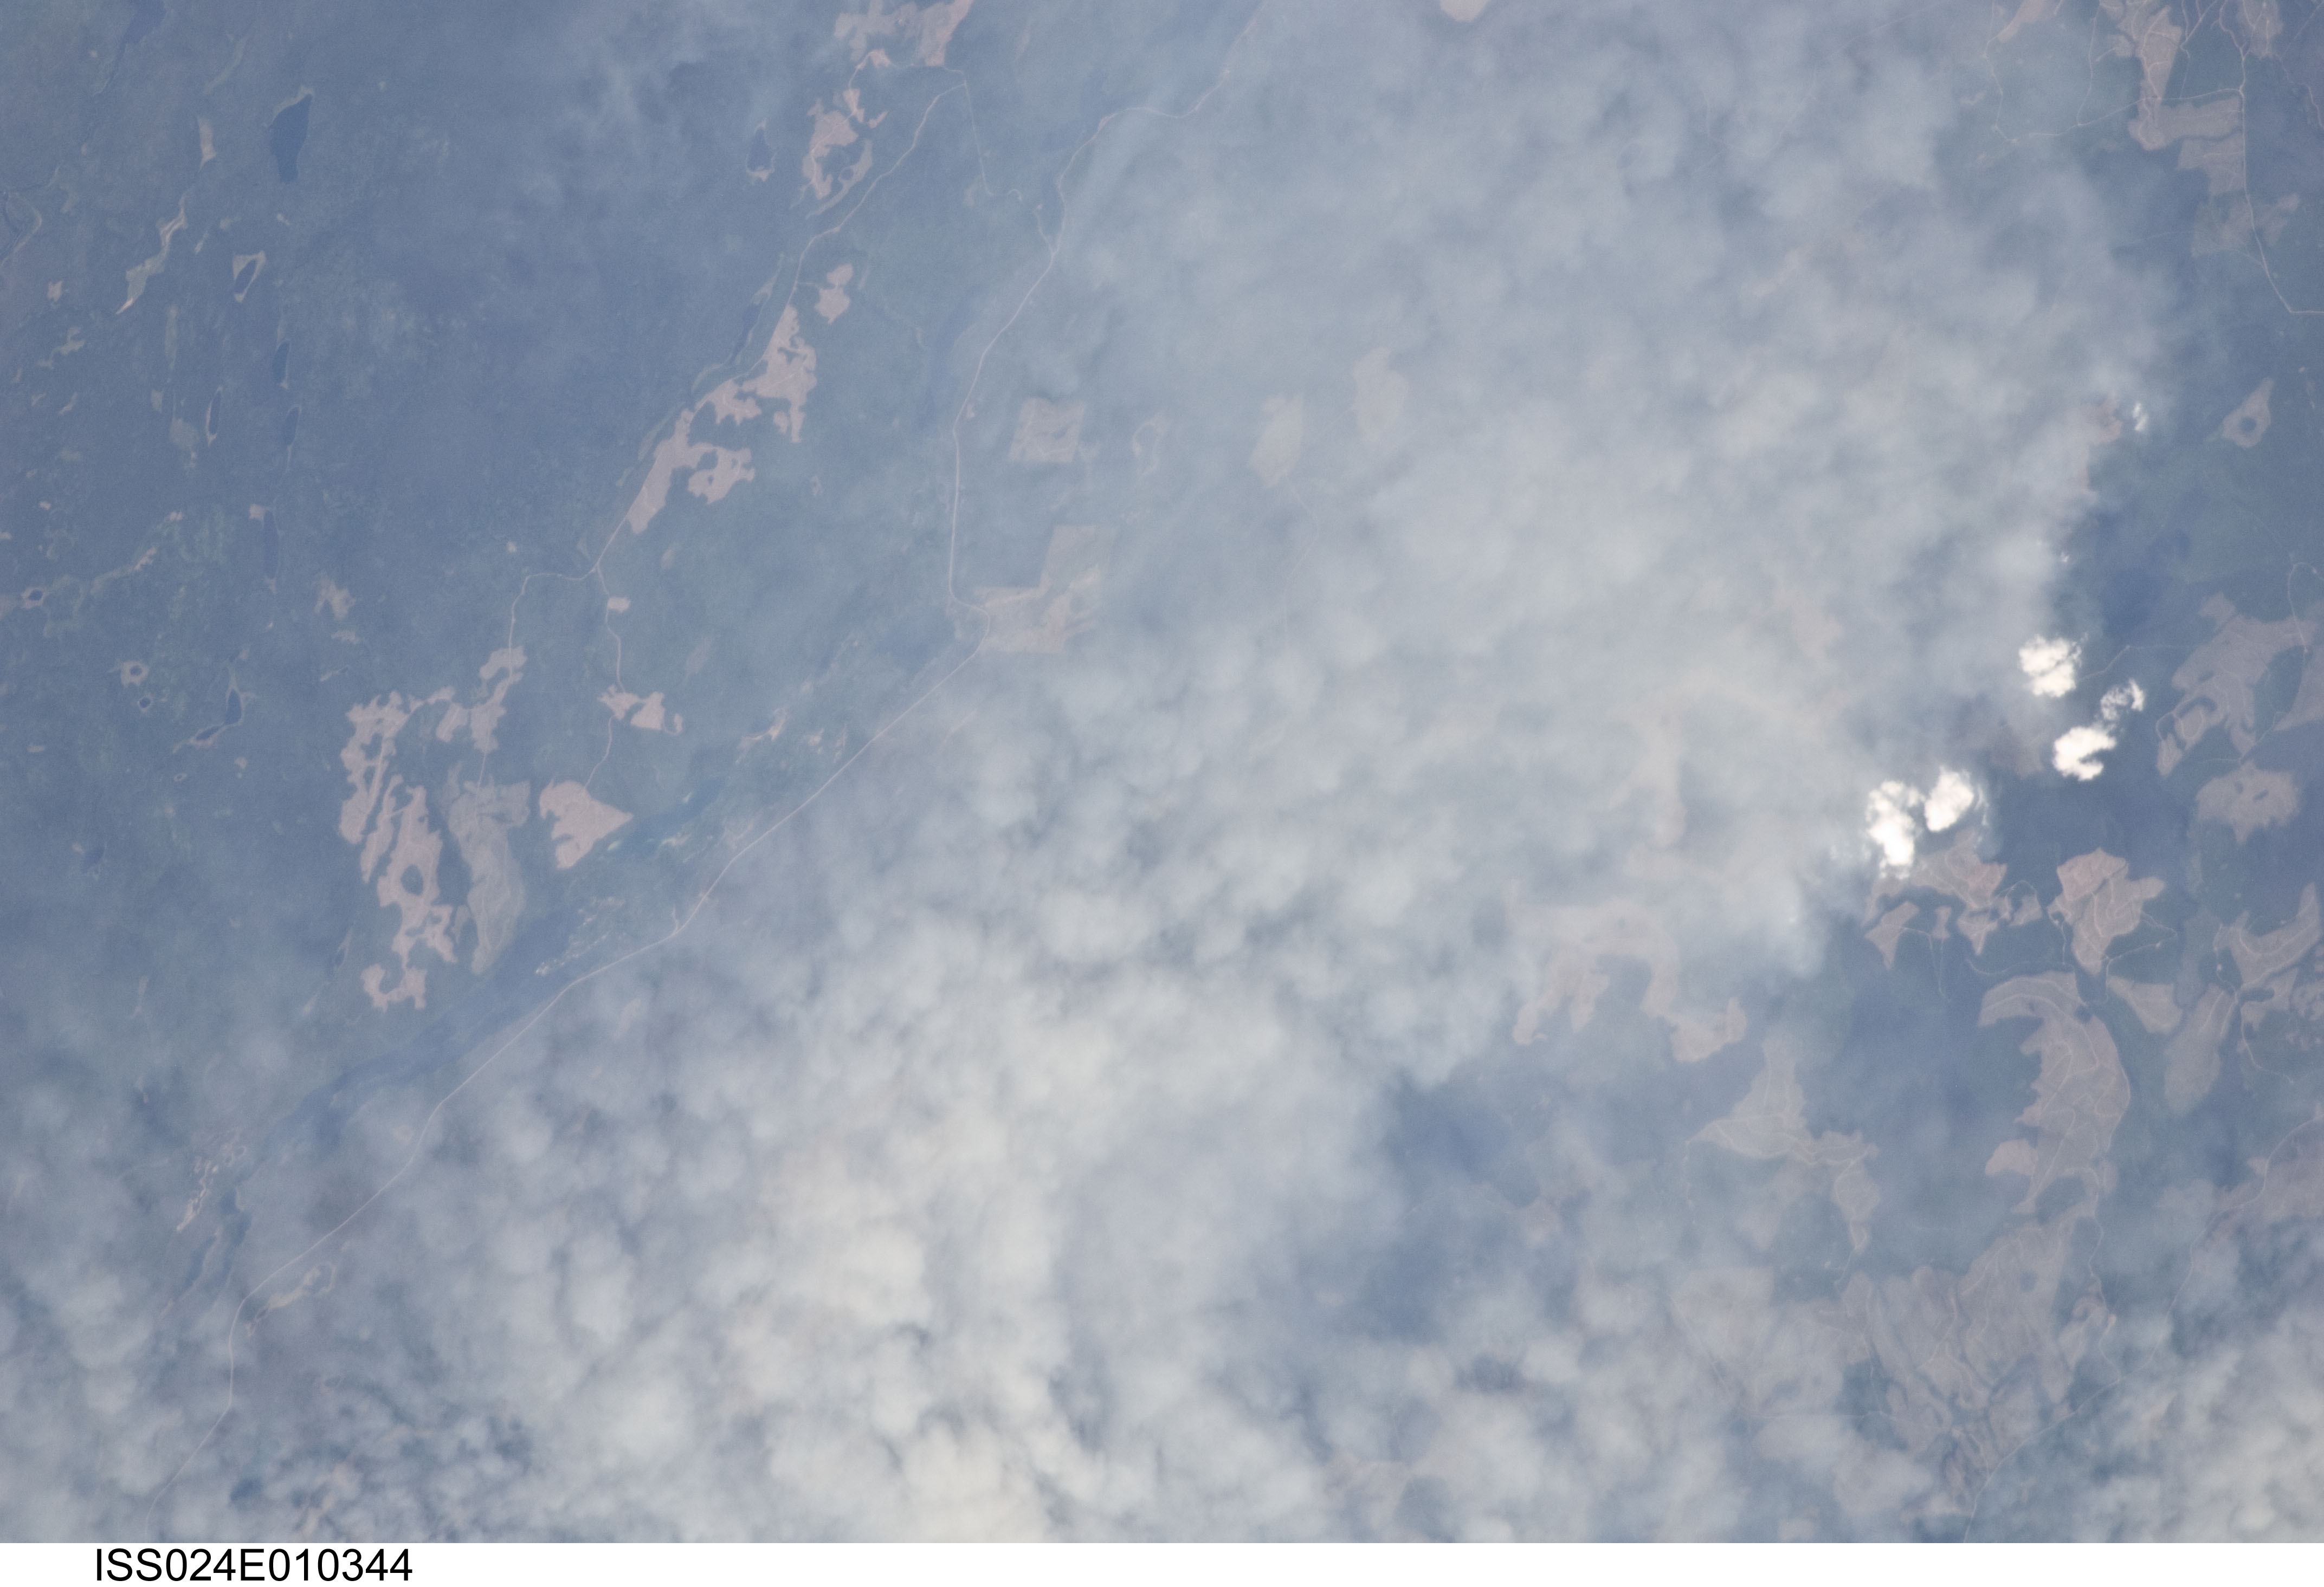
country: CANADA-BC
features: TITETOWN L., FOREST, CLEARINGS, ROADS
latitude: 53.4
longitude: -123.8
